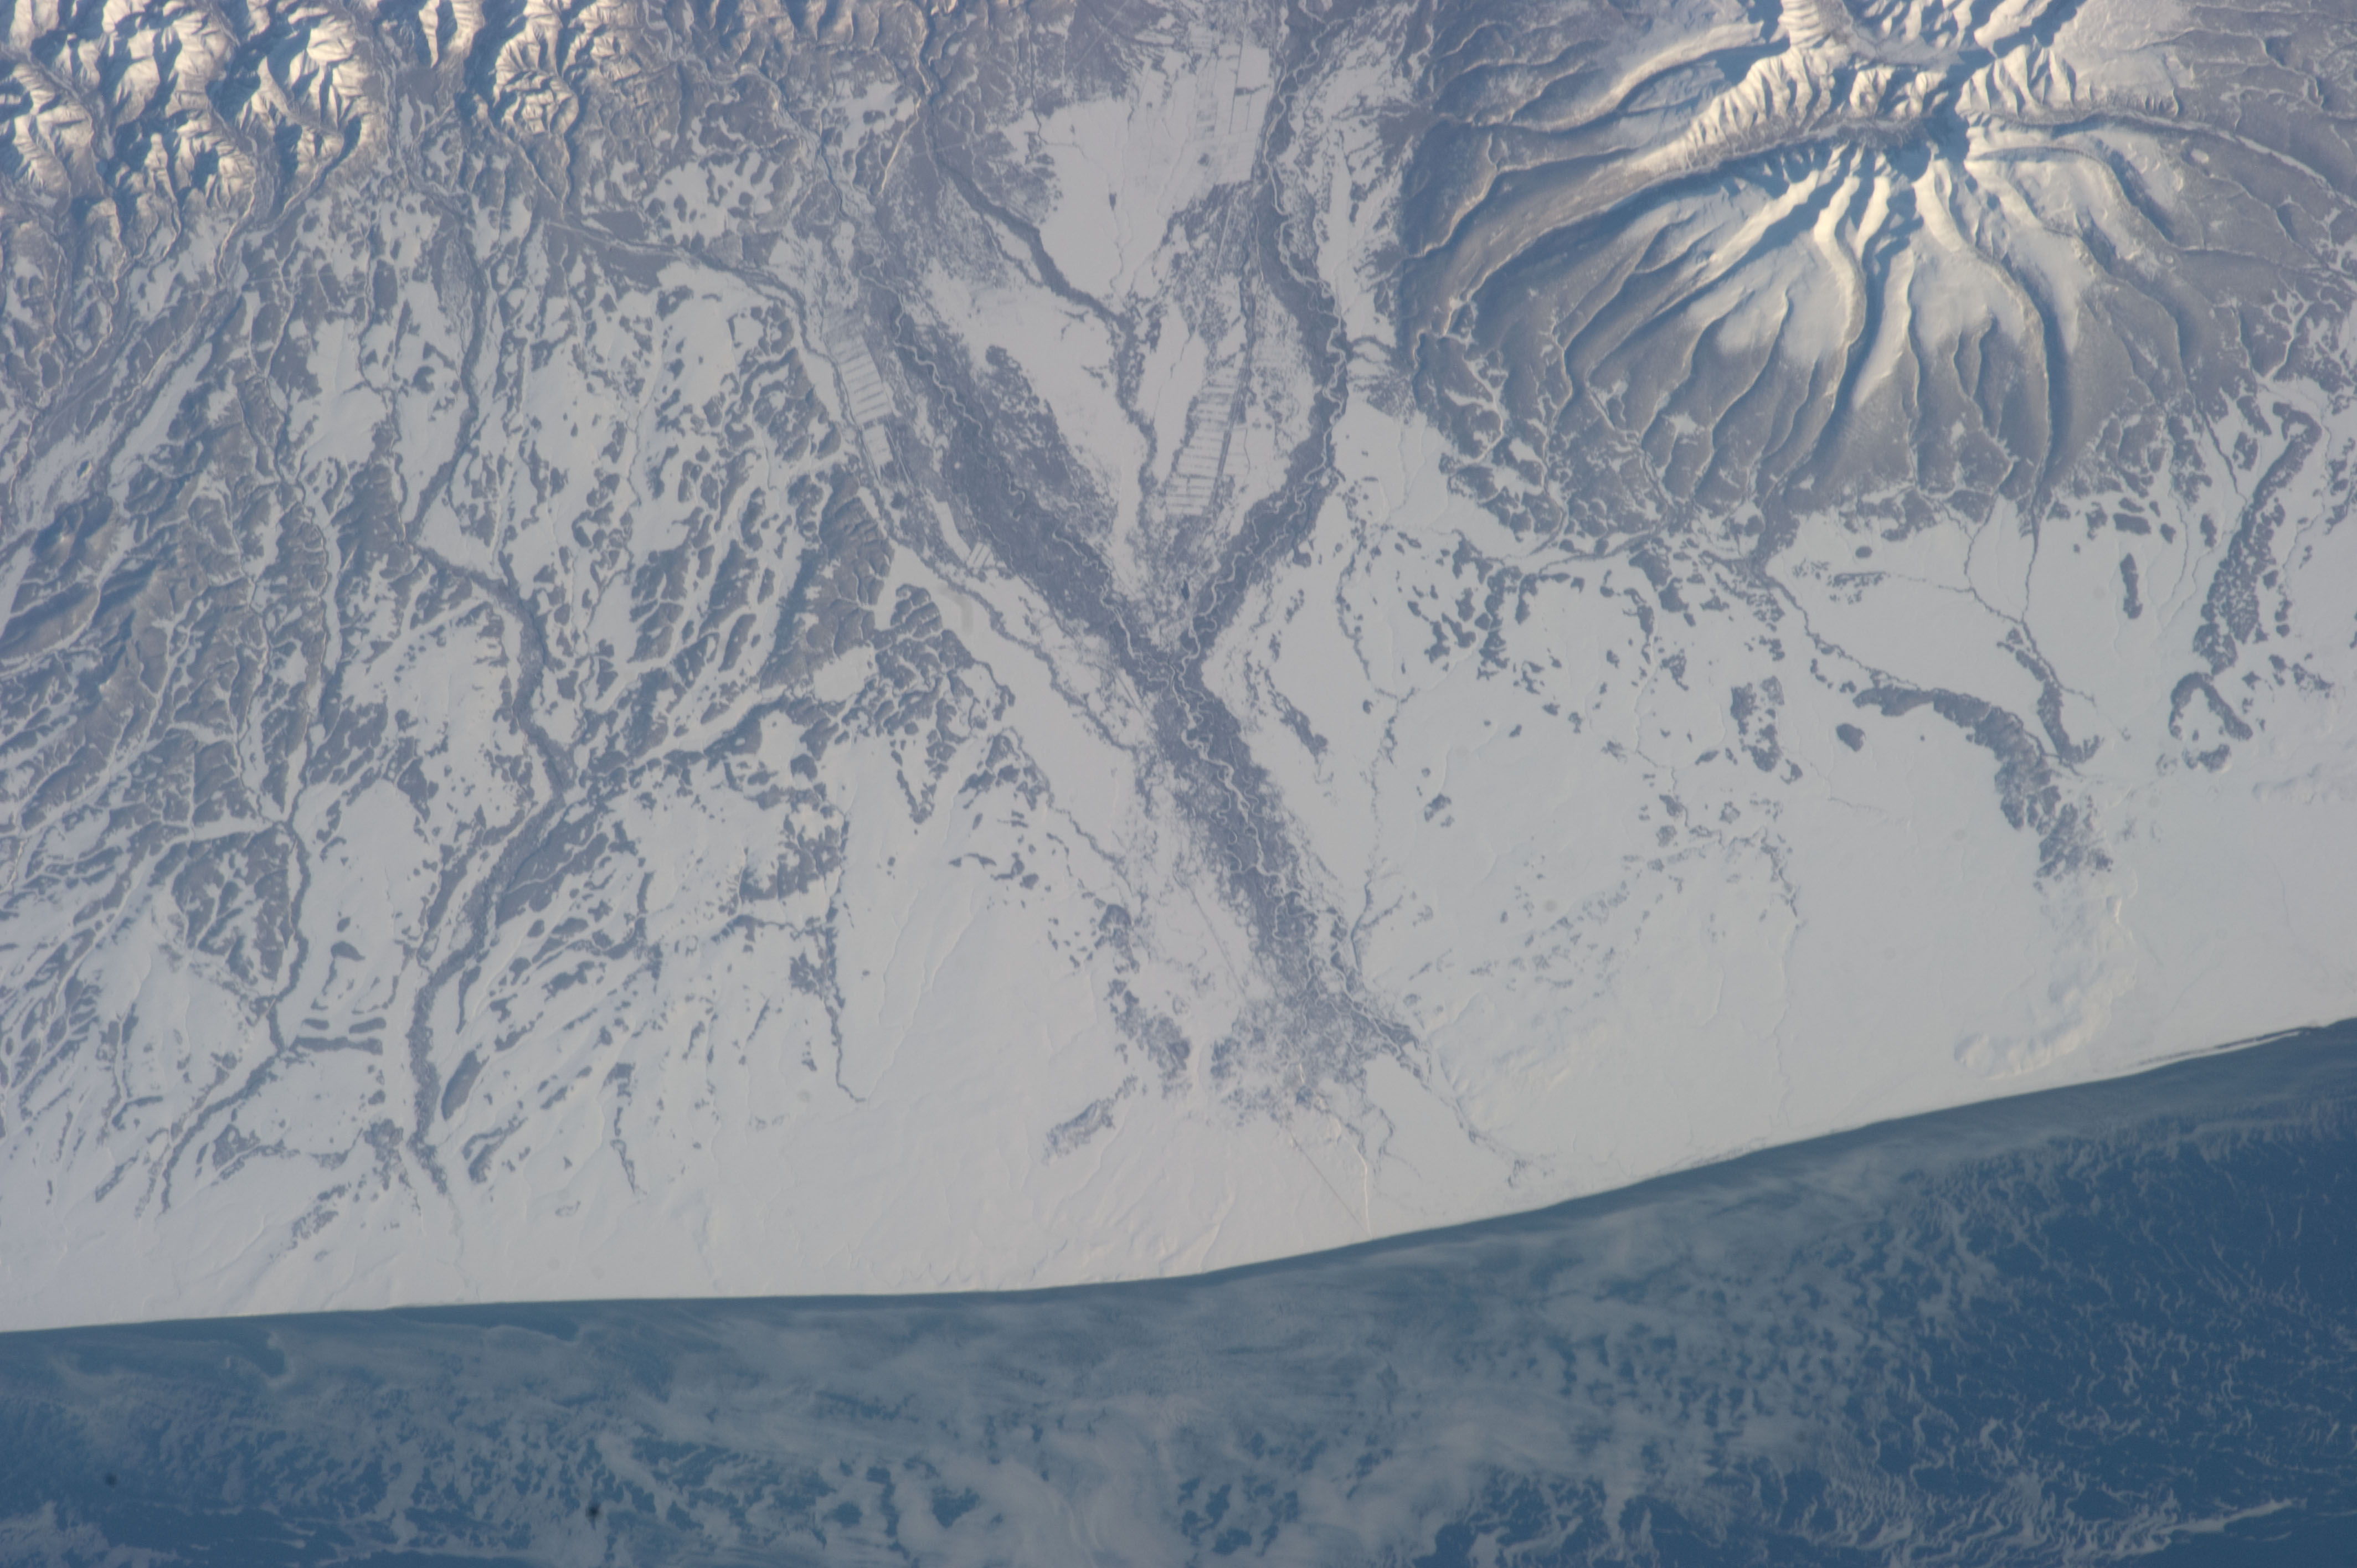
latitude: 52.9
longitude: 156.6
